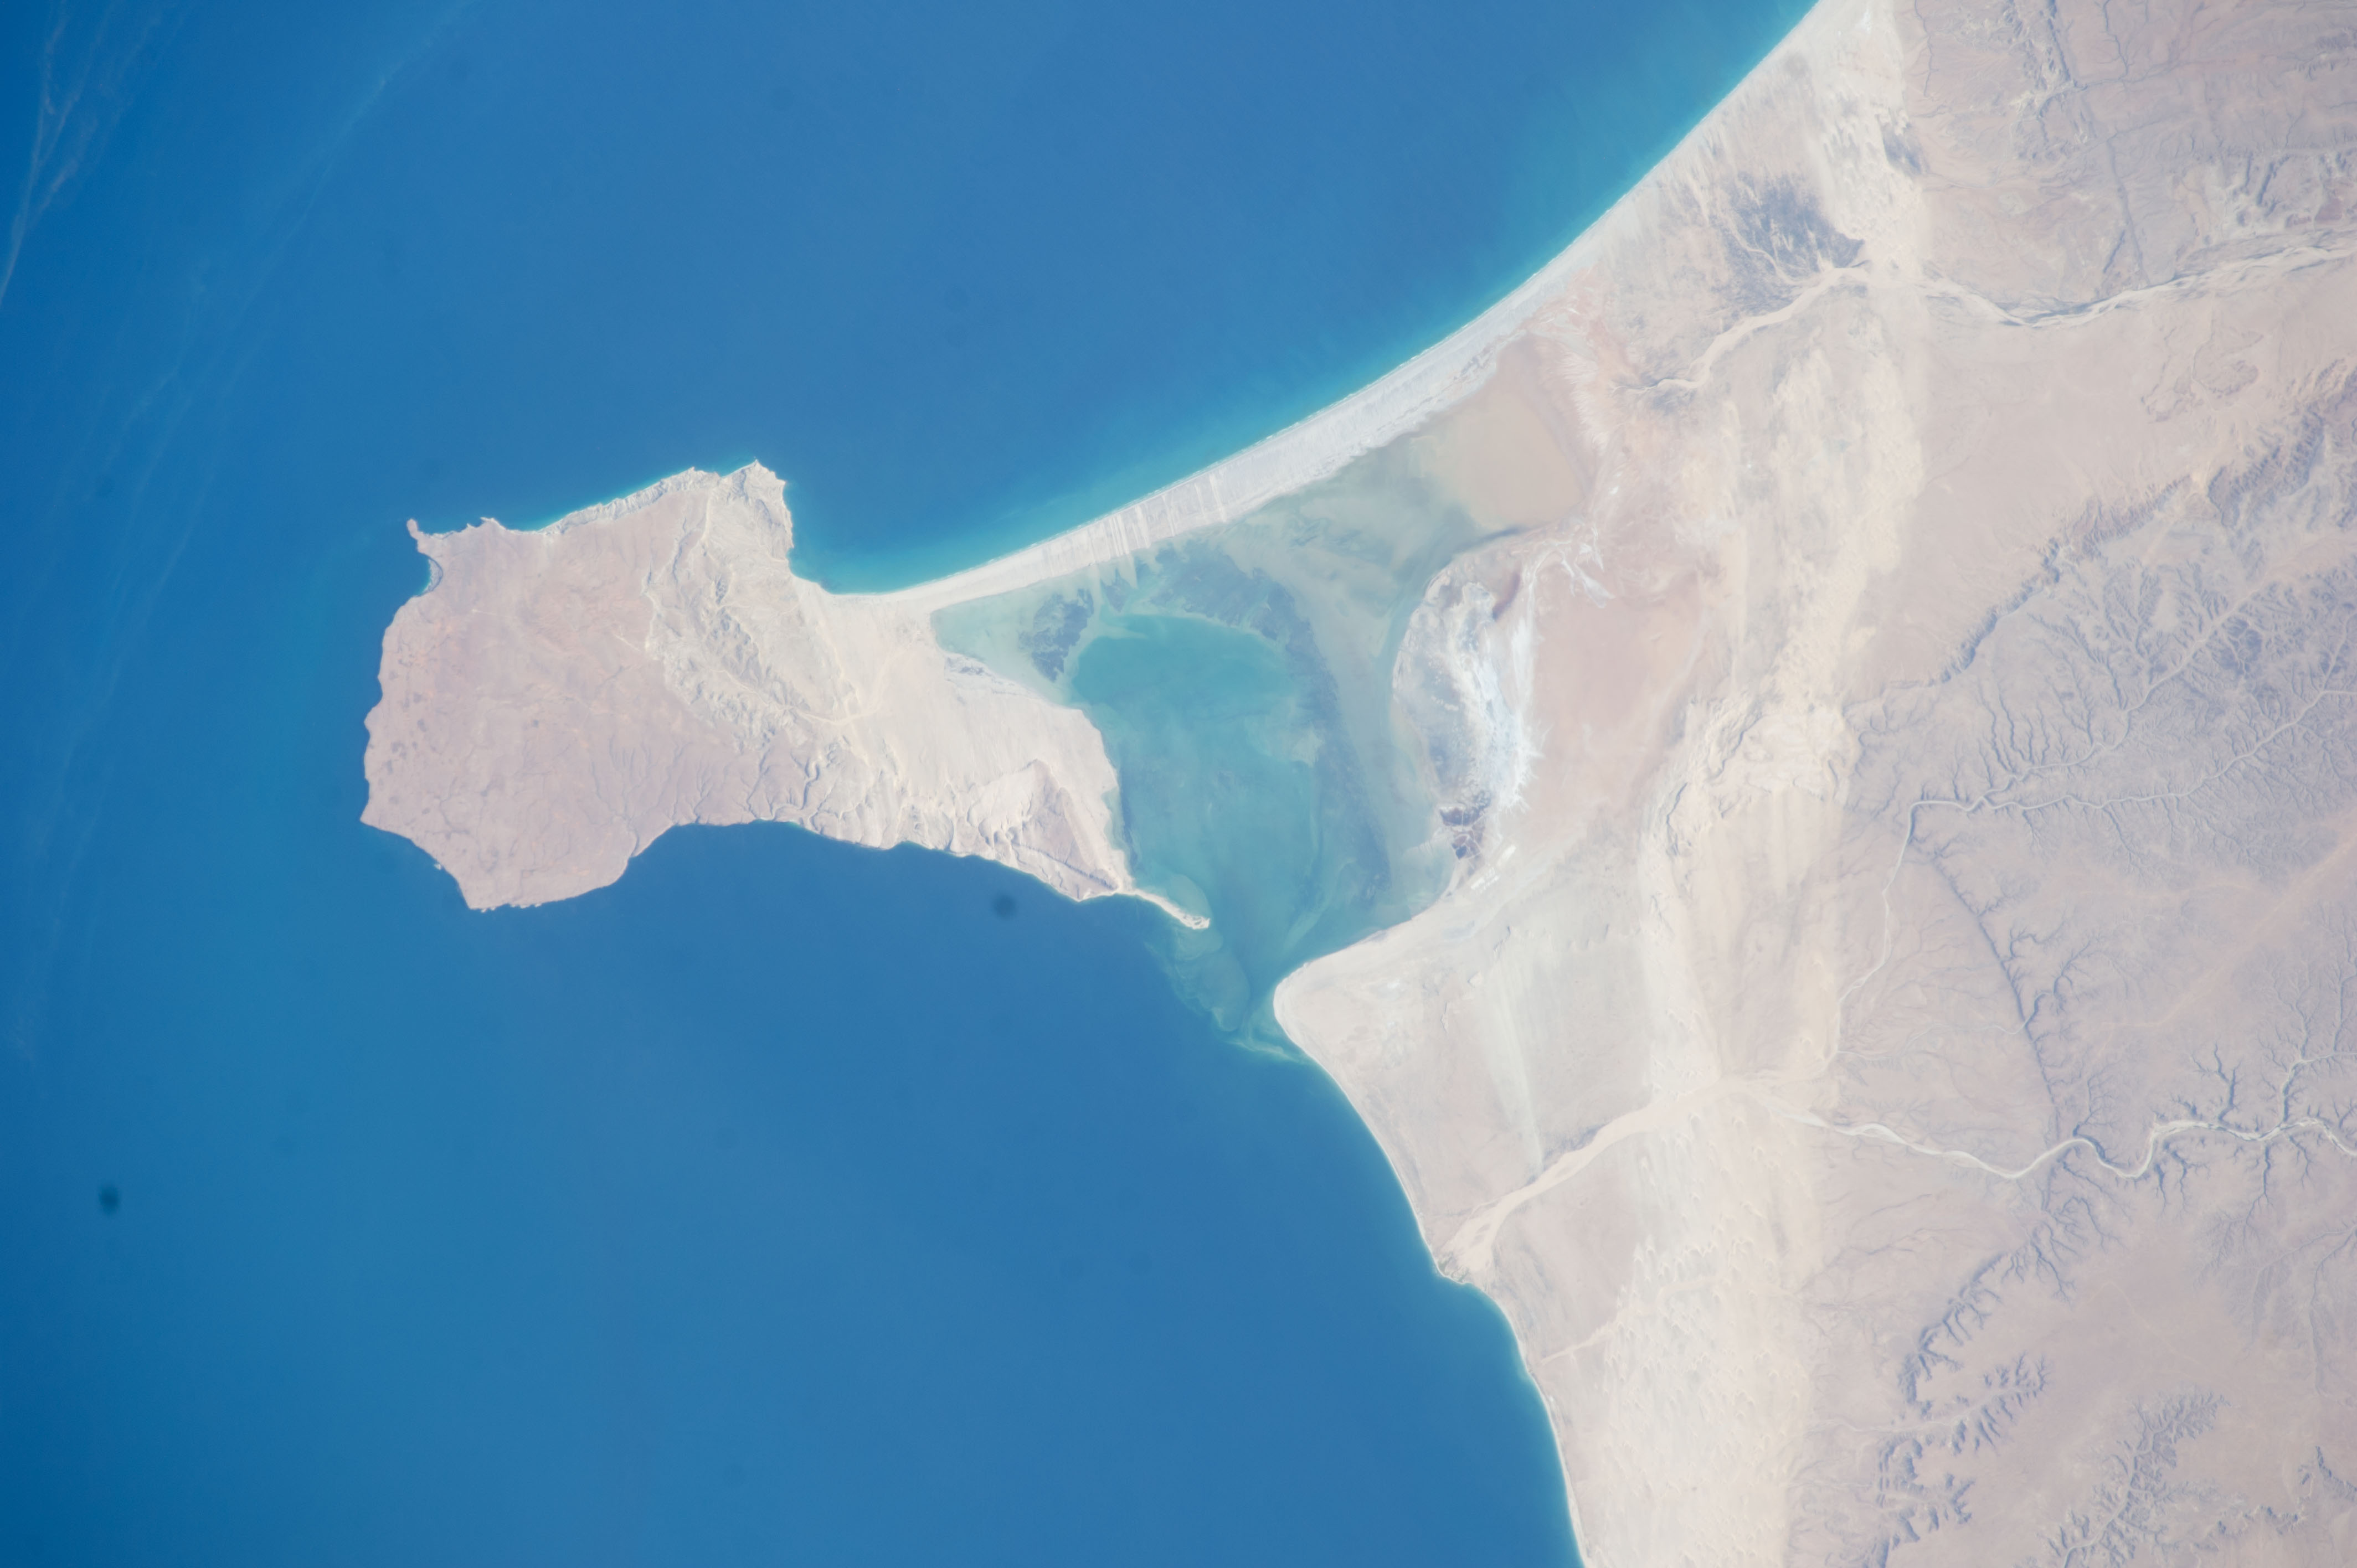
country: SOMALIA
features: HORDIO, DESET, ARABIAN SEA
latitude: 10.5
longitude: 51.2
